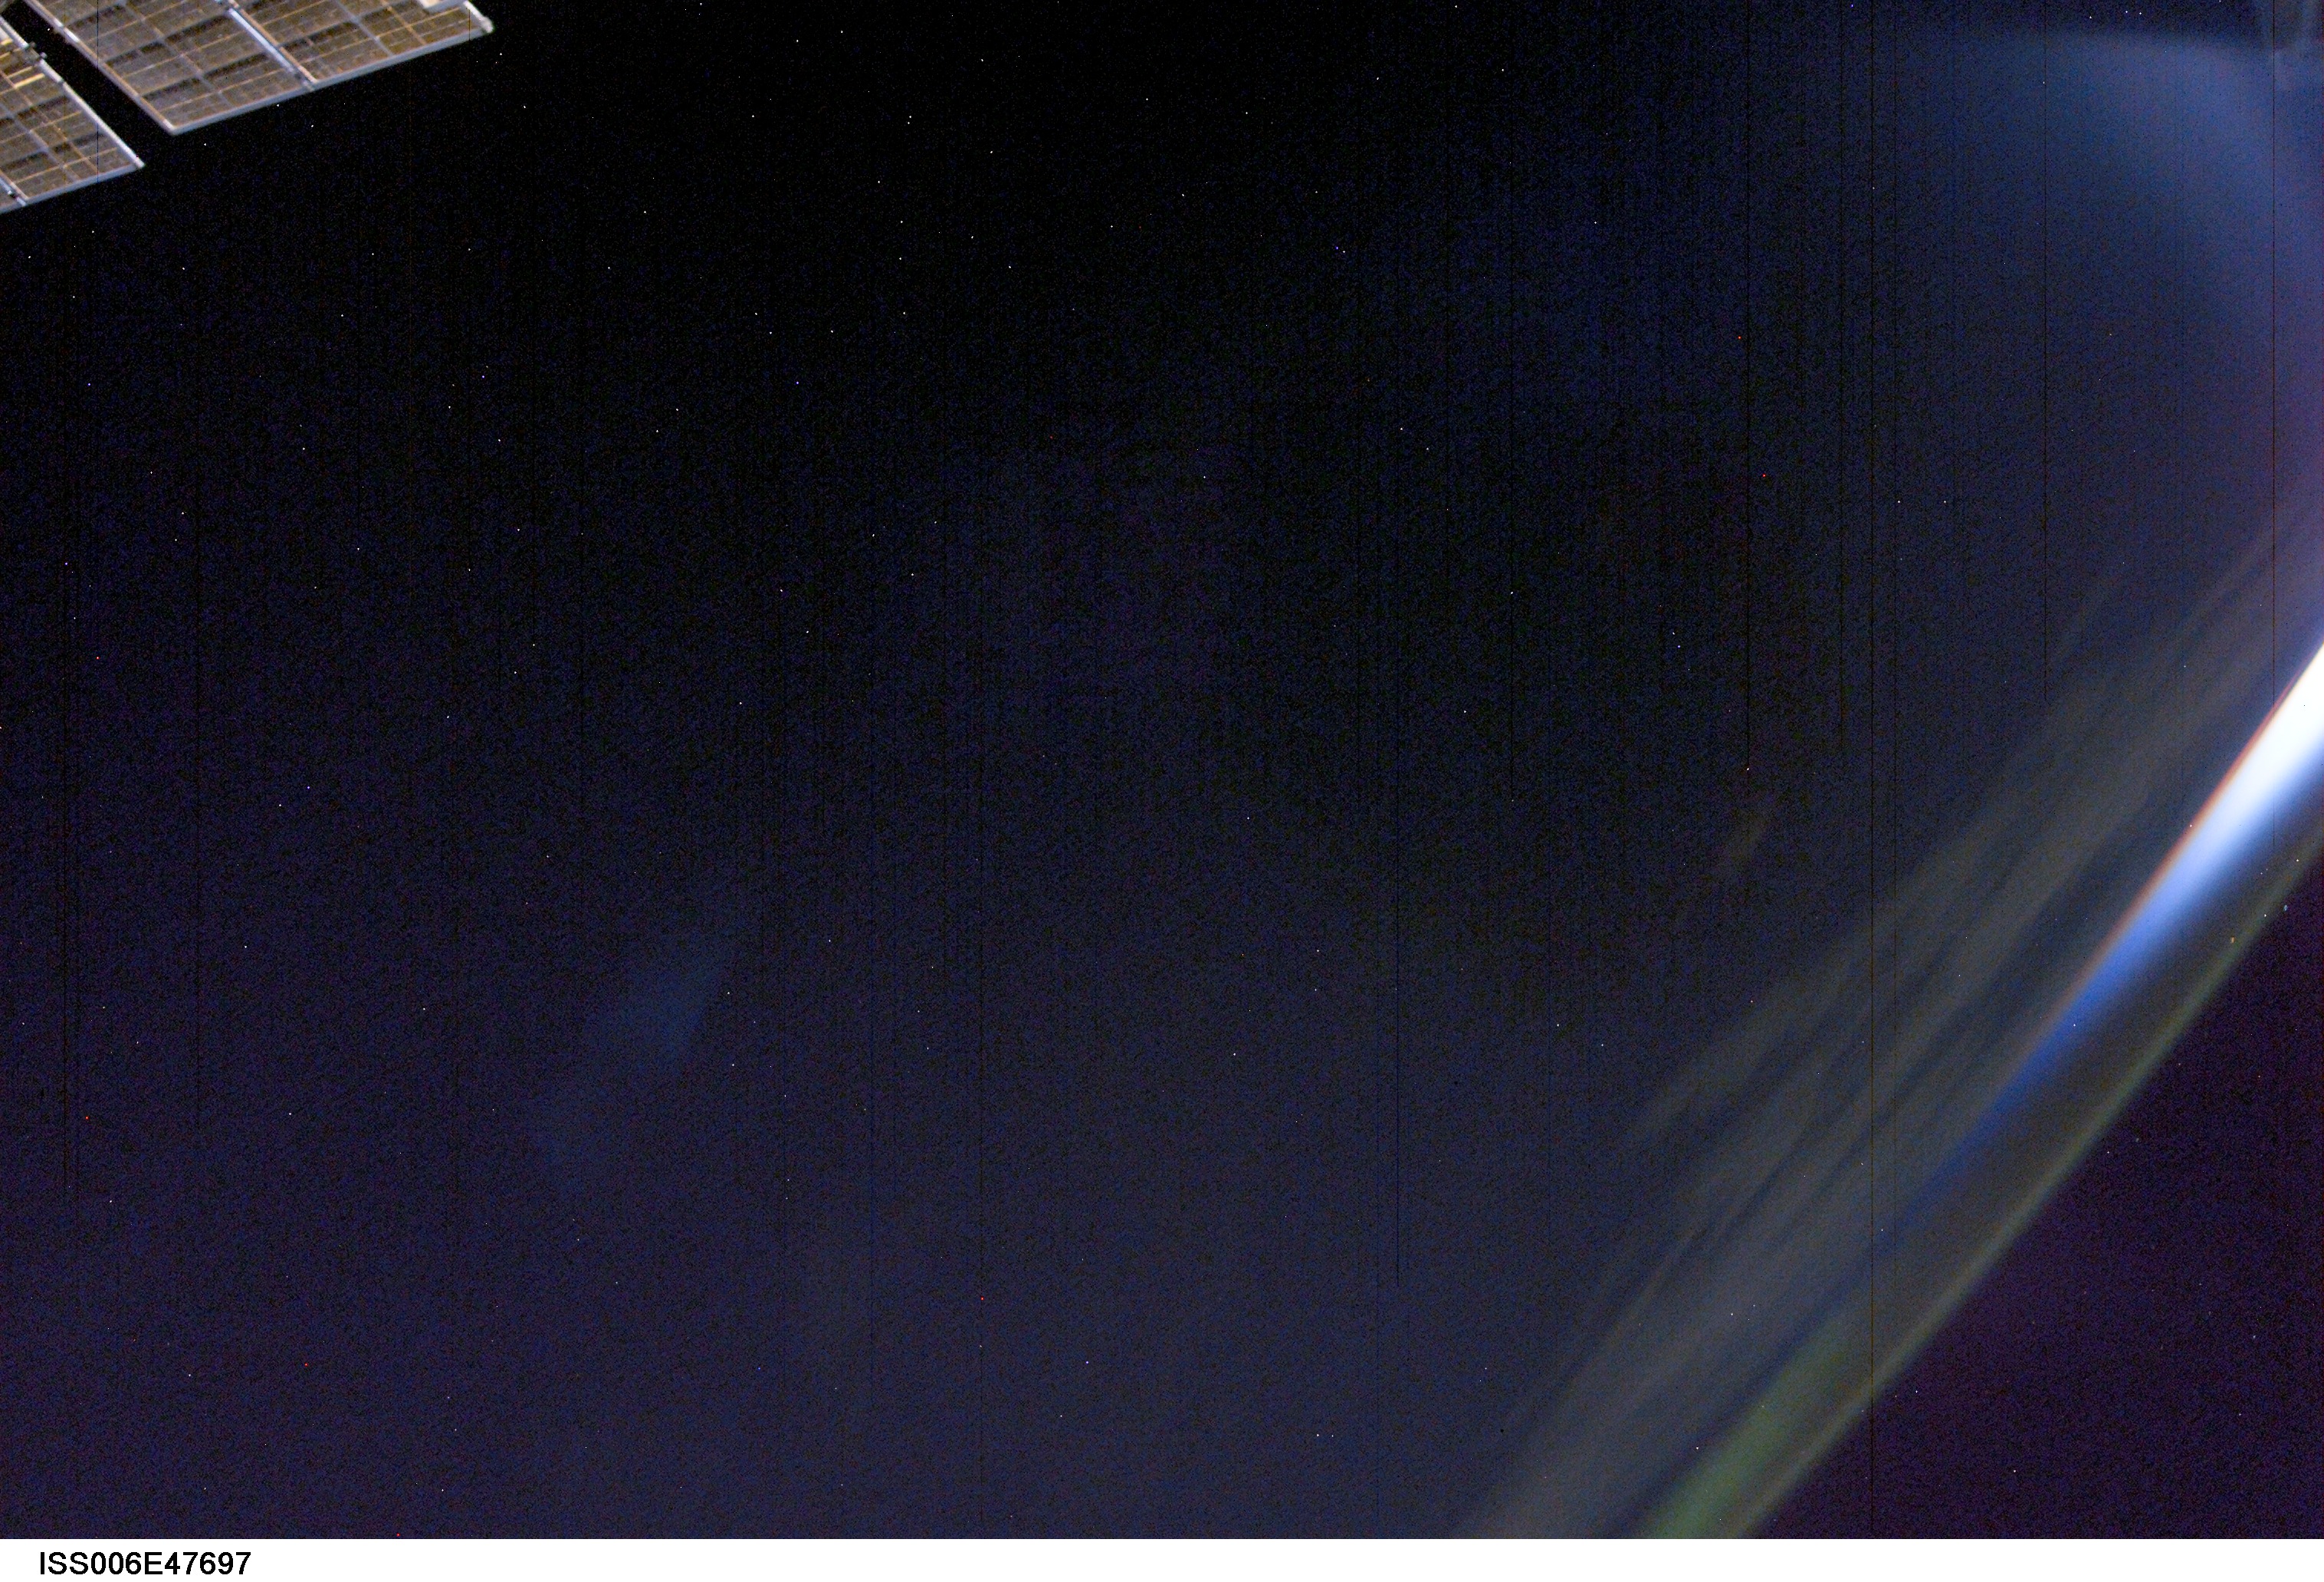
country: AURORA
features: ATMOSPHERIC LIMB, AURORA AUSTRALIS
